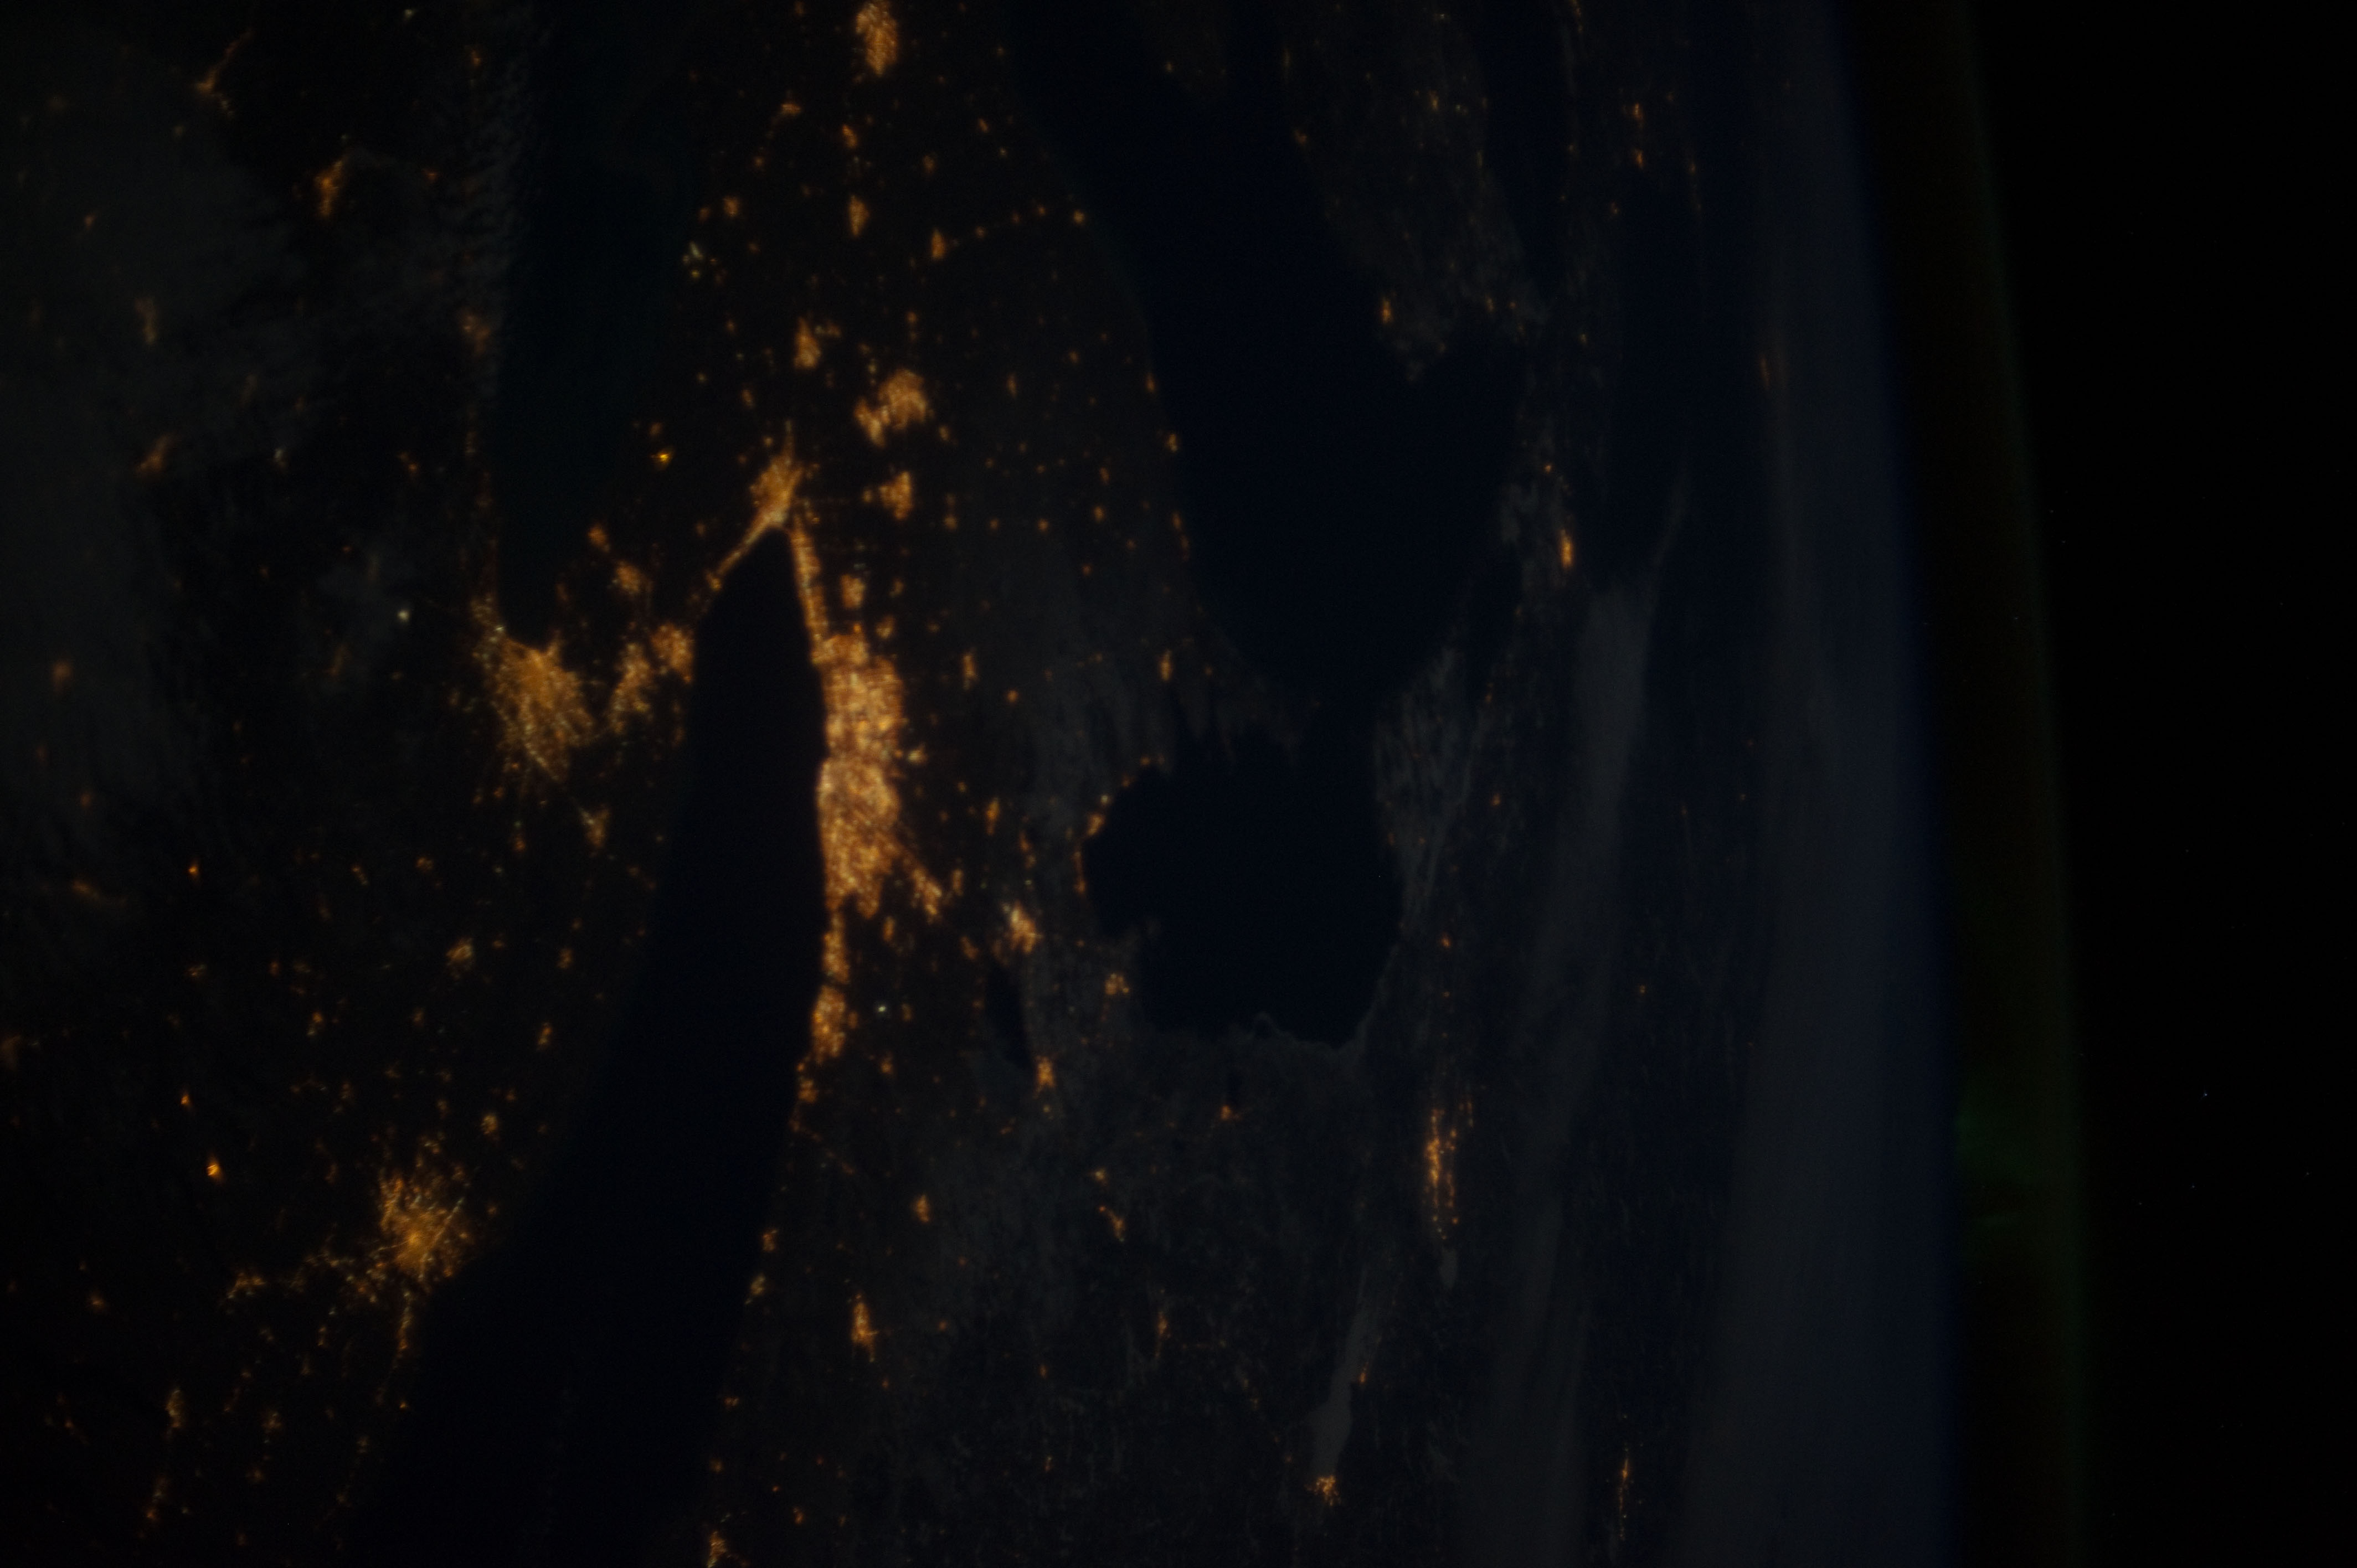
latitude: 41.2
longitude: -77.3
